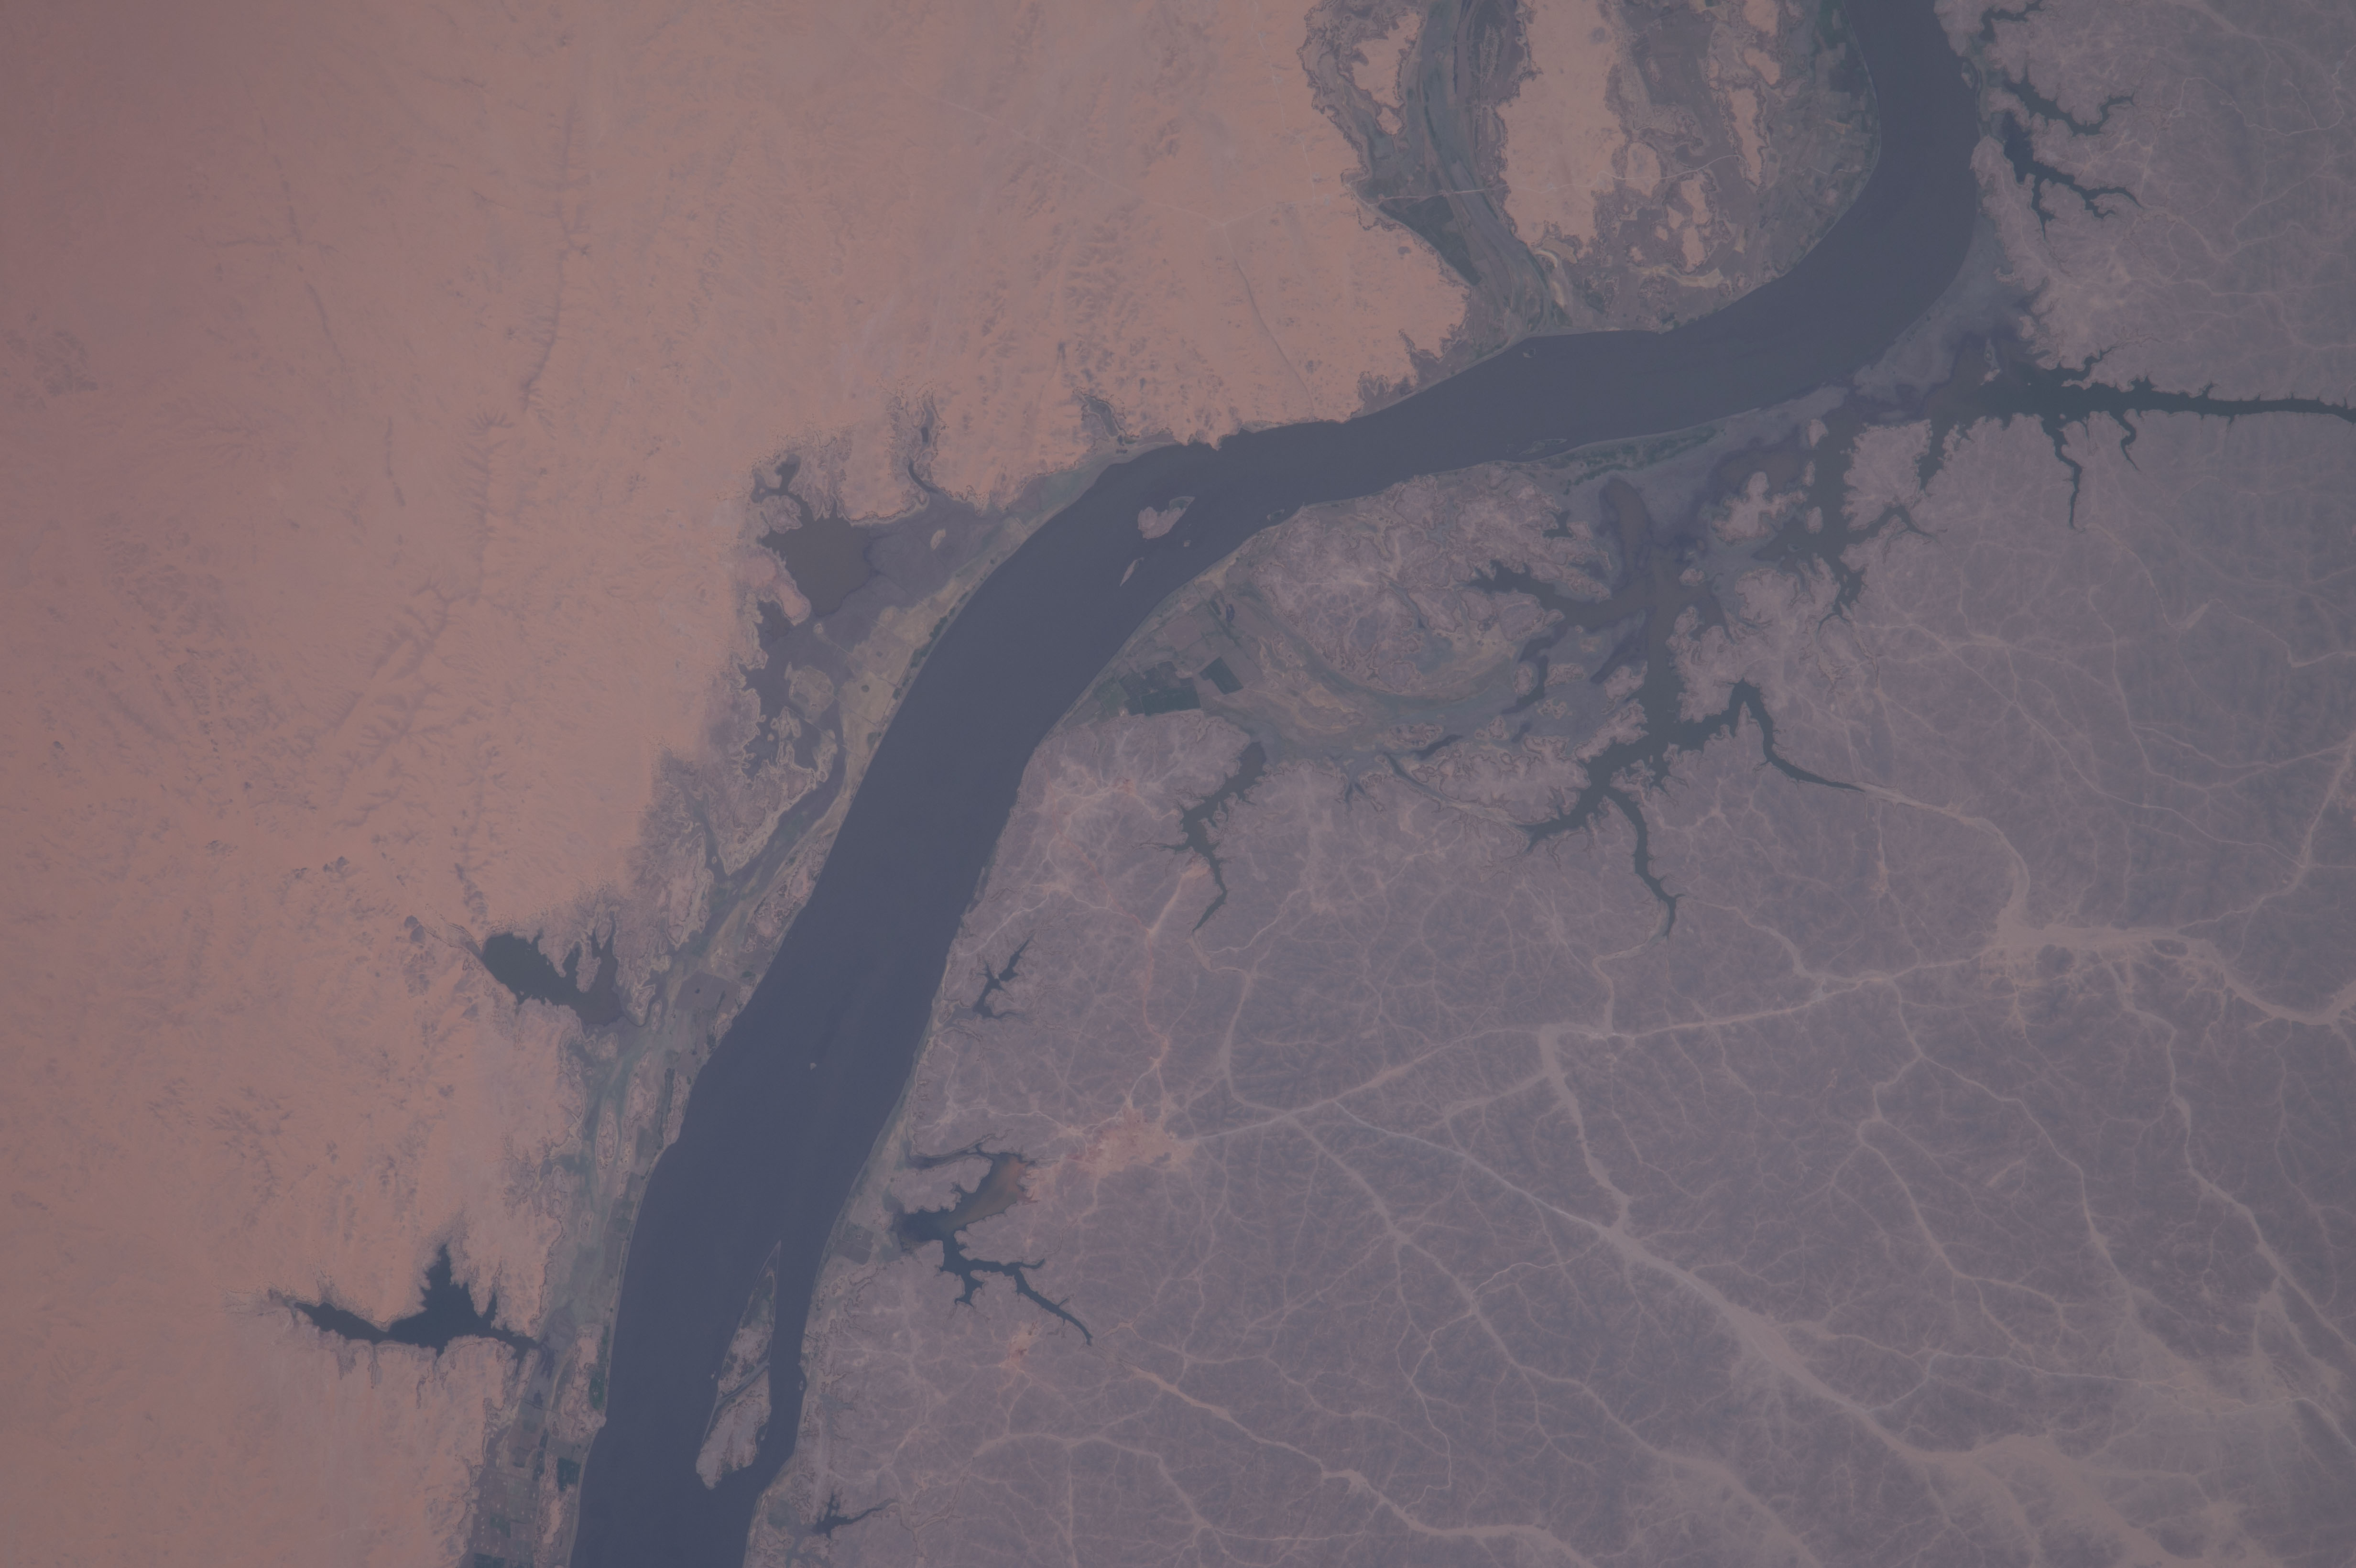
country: SUDAN
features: NUBIAN DESERT, NILE RIVER, NORTHERN, KAGNARTI, MURSHI EAST
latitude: 21.6
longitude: 31.1
